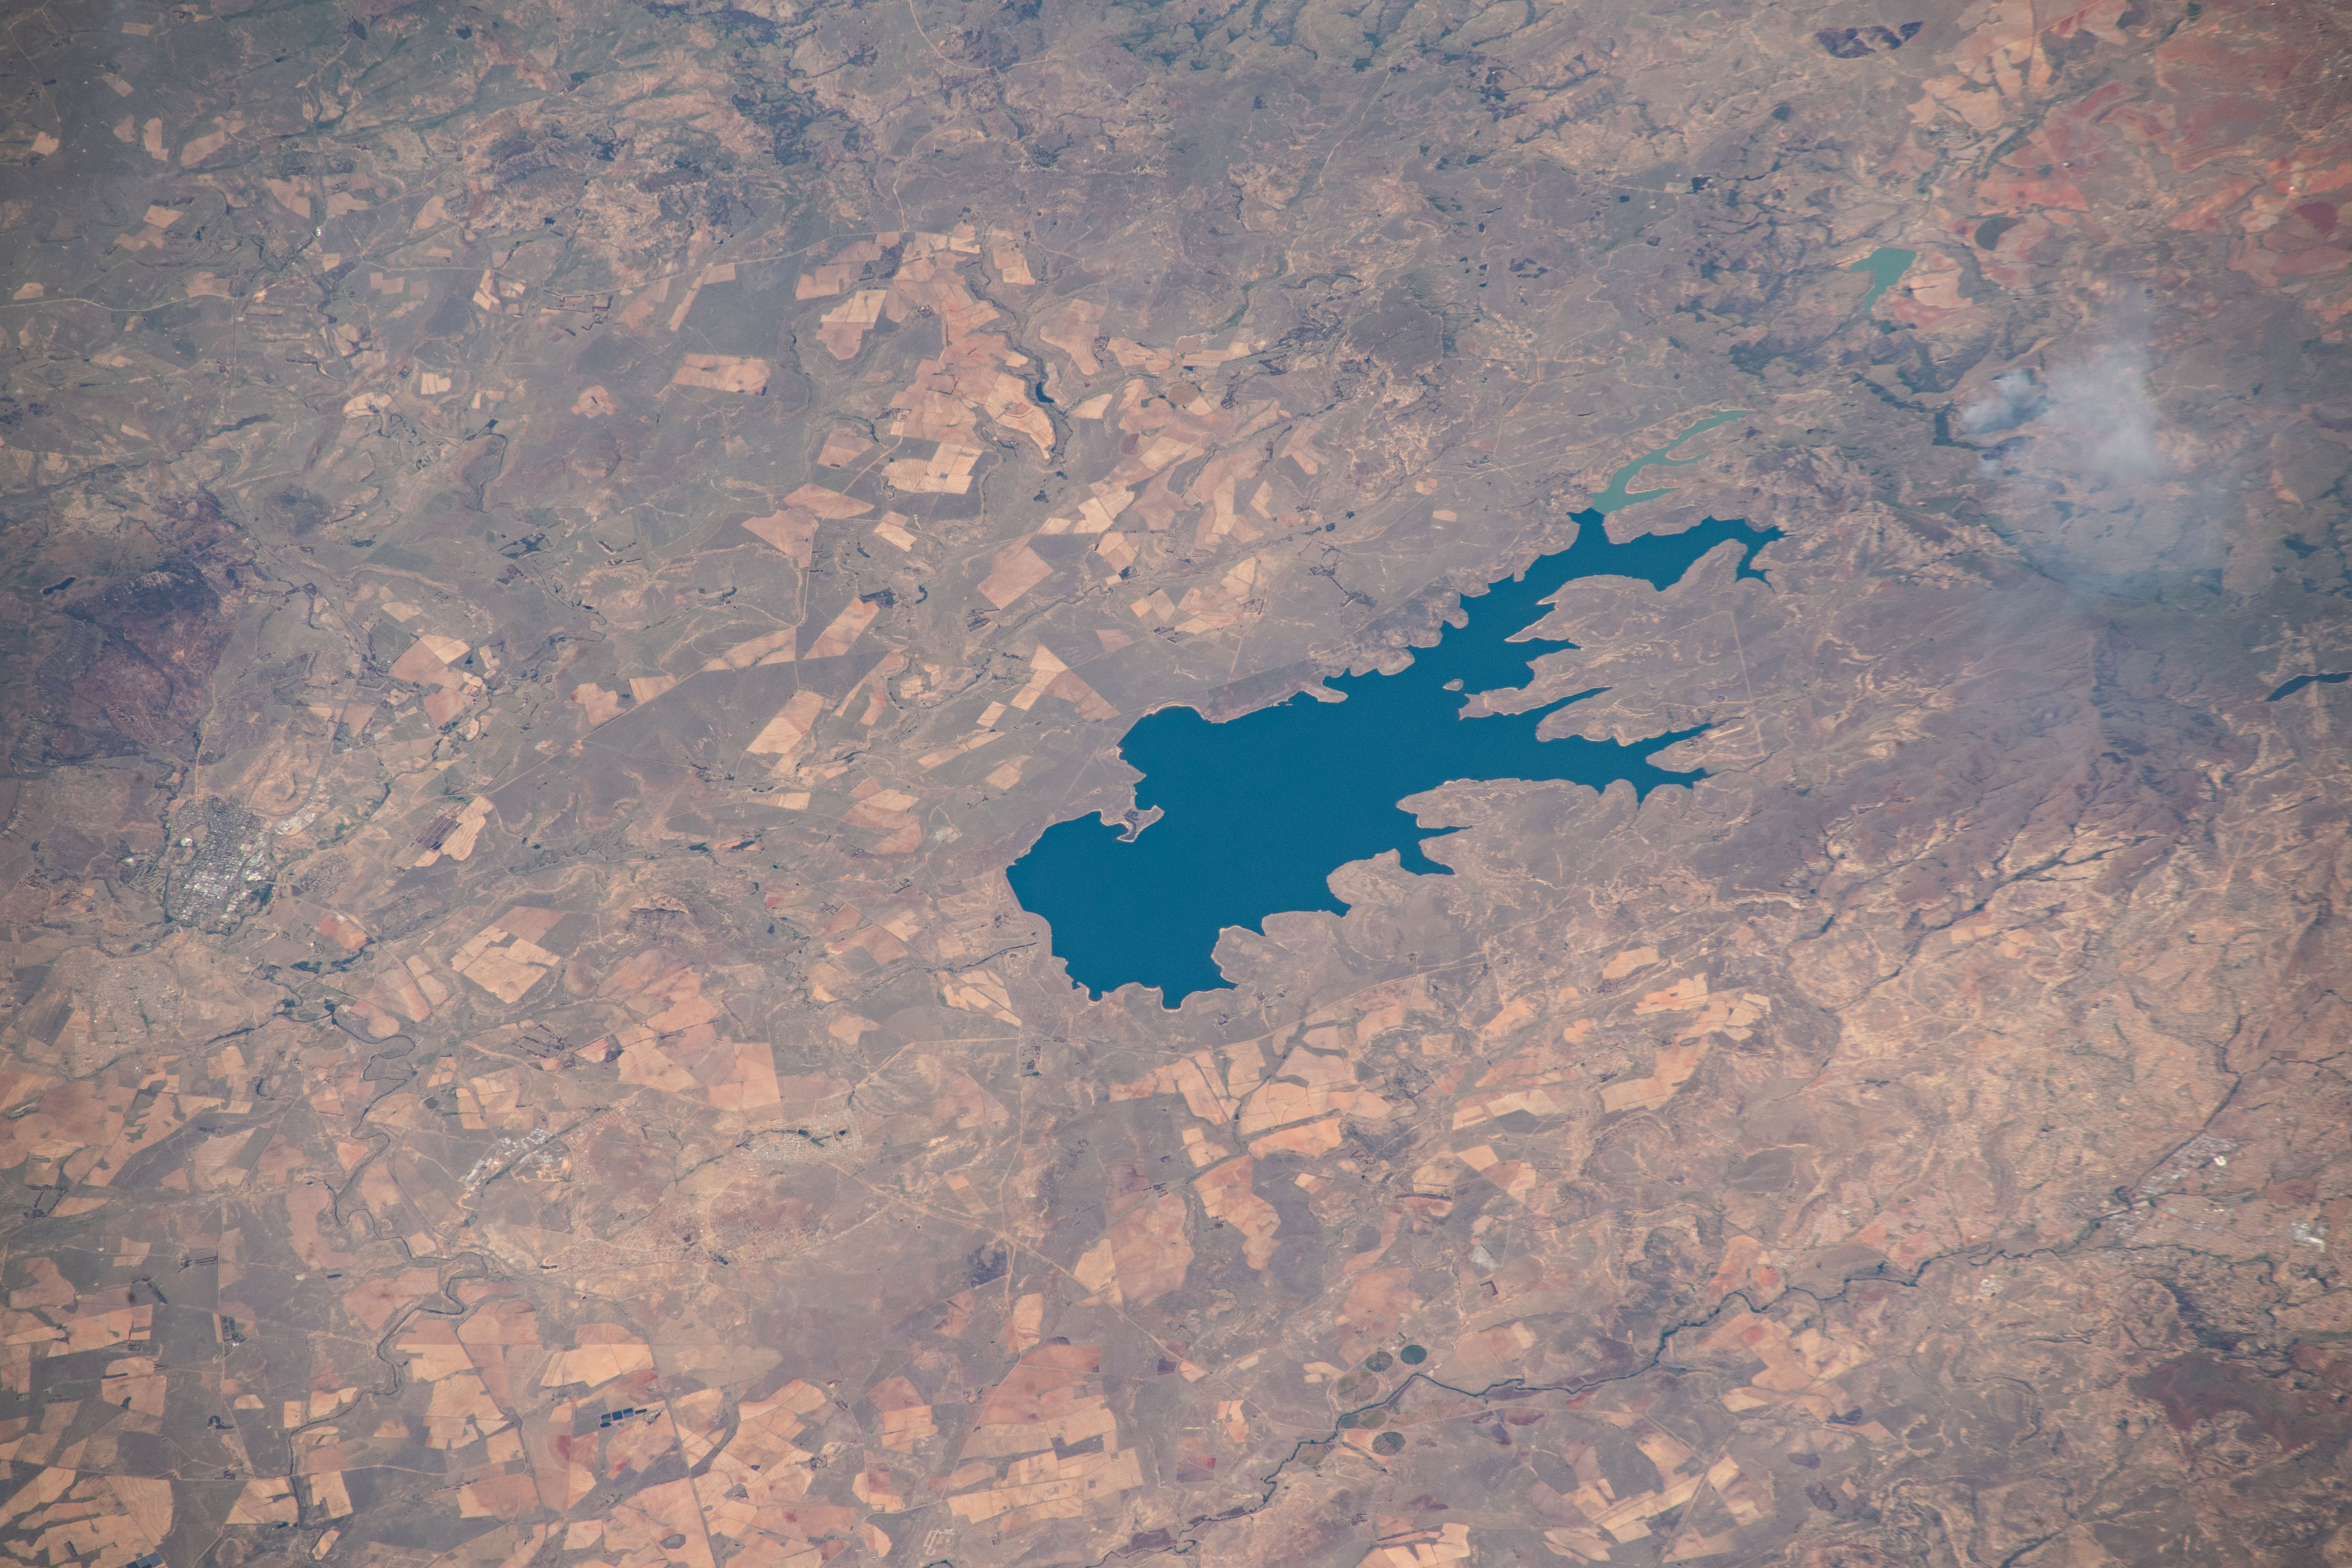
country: REPUBLIC SOUTH AFRICA
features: WILGERIVIER,STERKFONTEINDAM,HARRISMITH,KILBURN DAM
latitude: -28.4
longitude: 29.0
